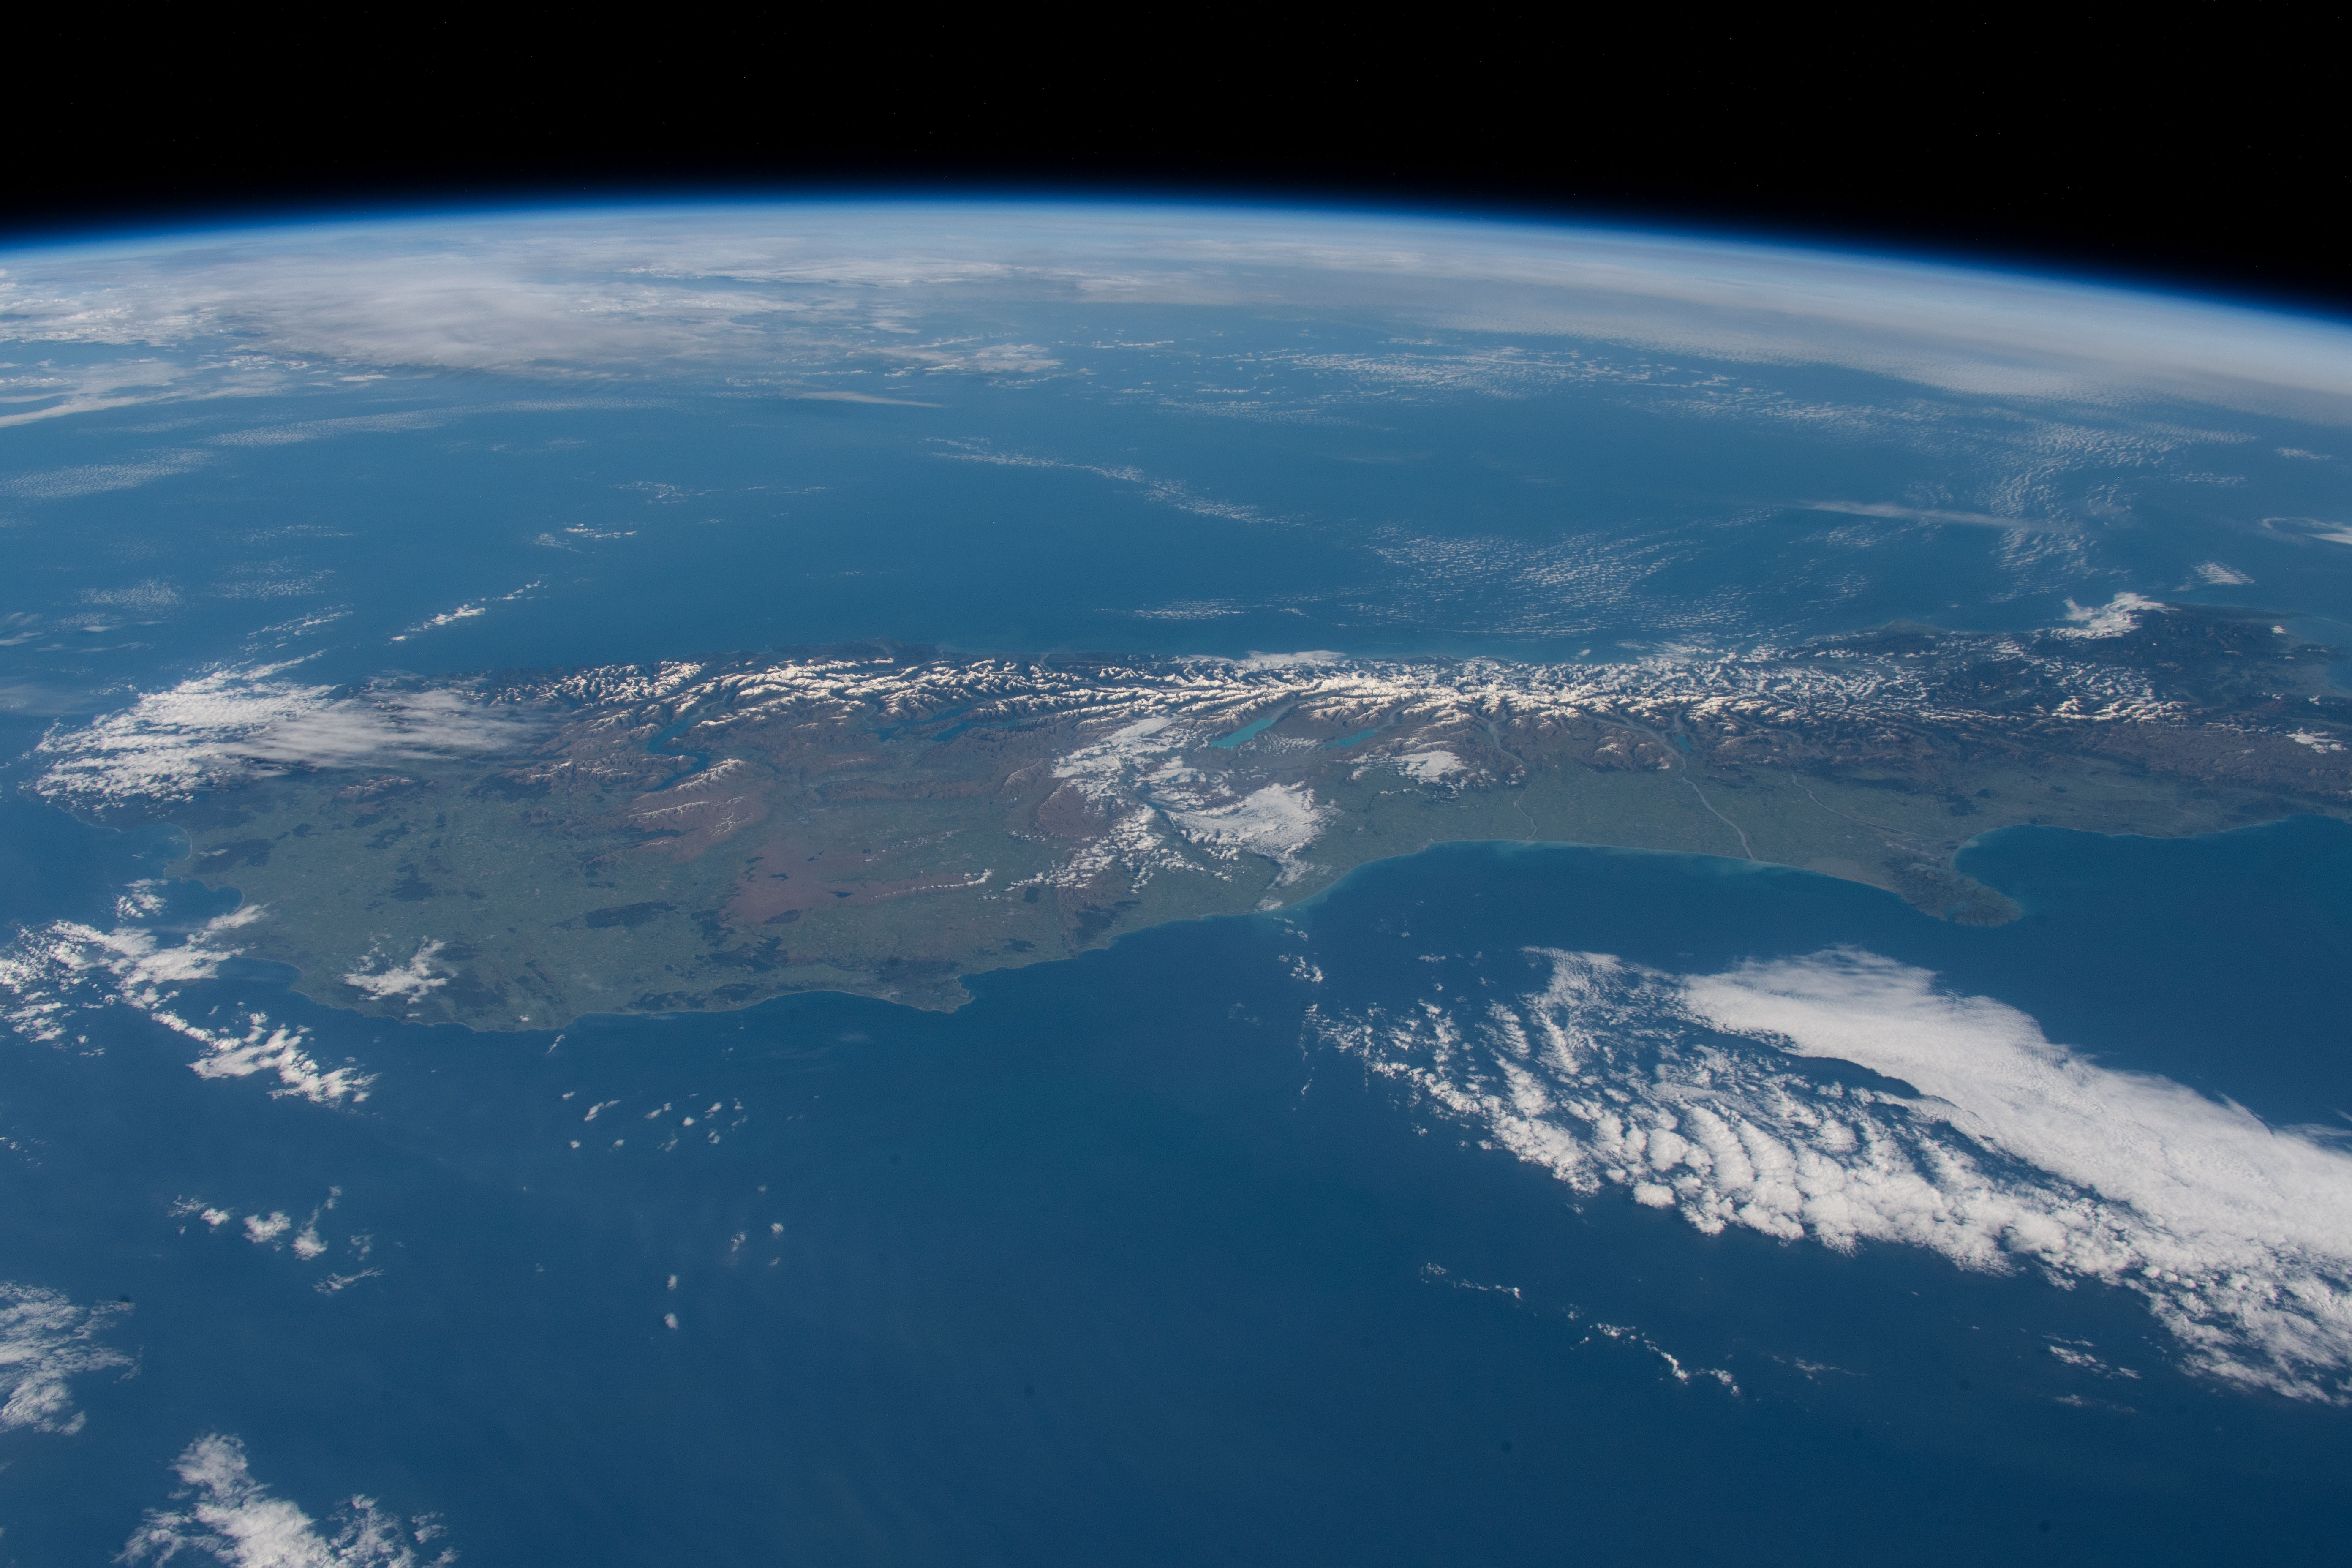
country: NEW ZEALAND-SI
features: NEW ZELAND, SOUTH ISLAND, SOUTHERN ALPS MOUNTAINS
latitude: -44.5
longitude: 170.5
